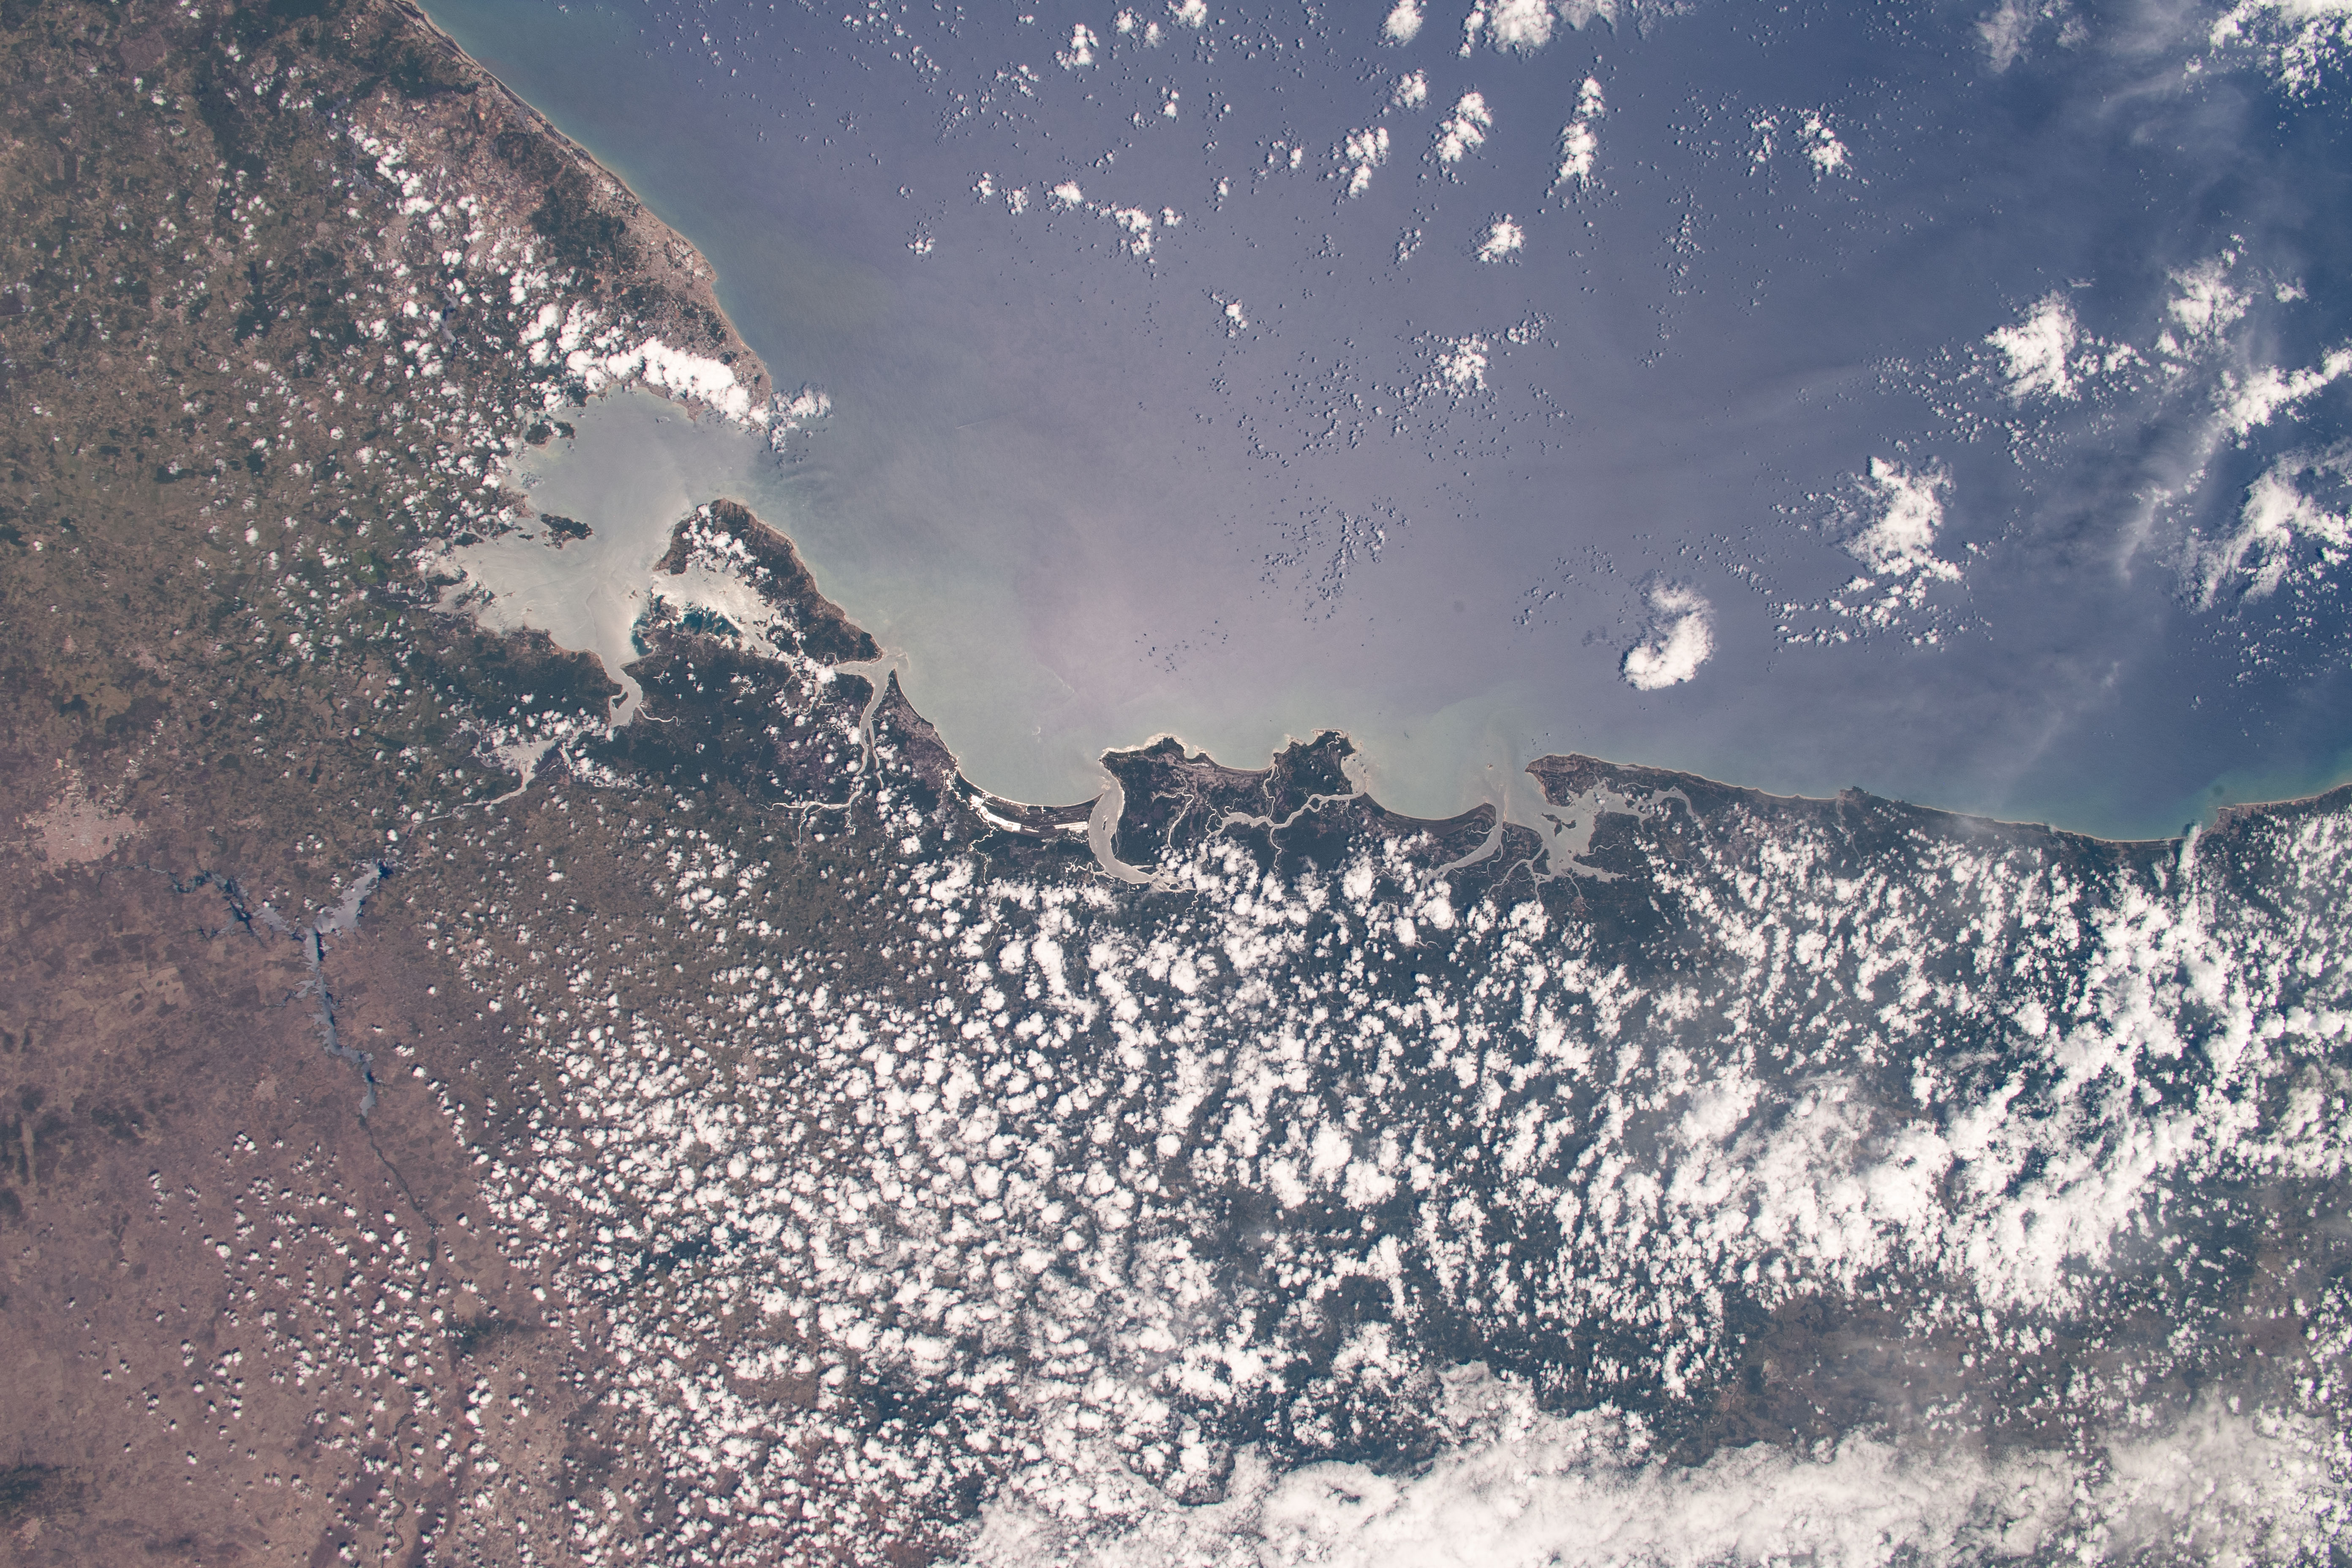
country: BRAZIL
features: BAY OF ALL SAINTS, RIO PARAGUACU
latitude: -13.5
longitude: -39.0
